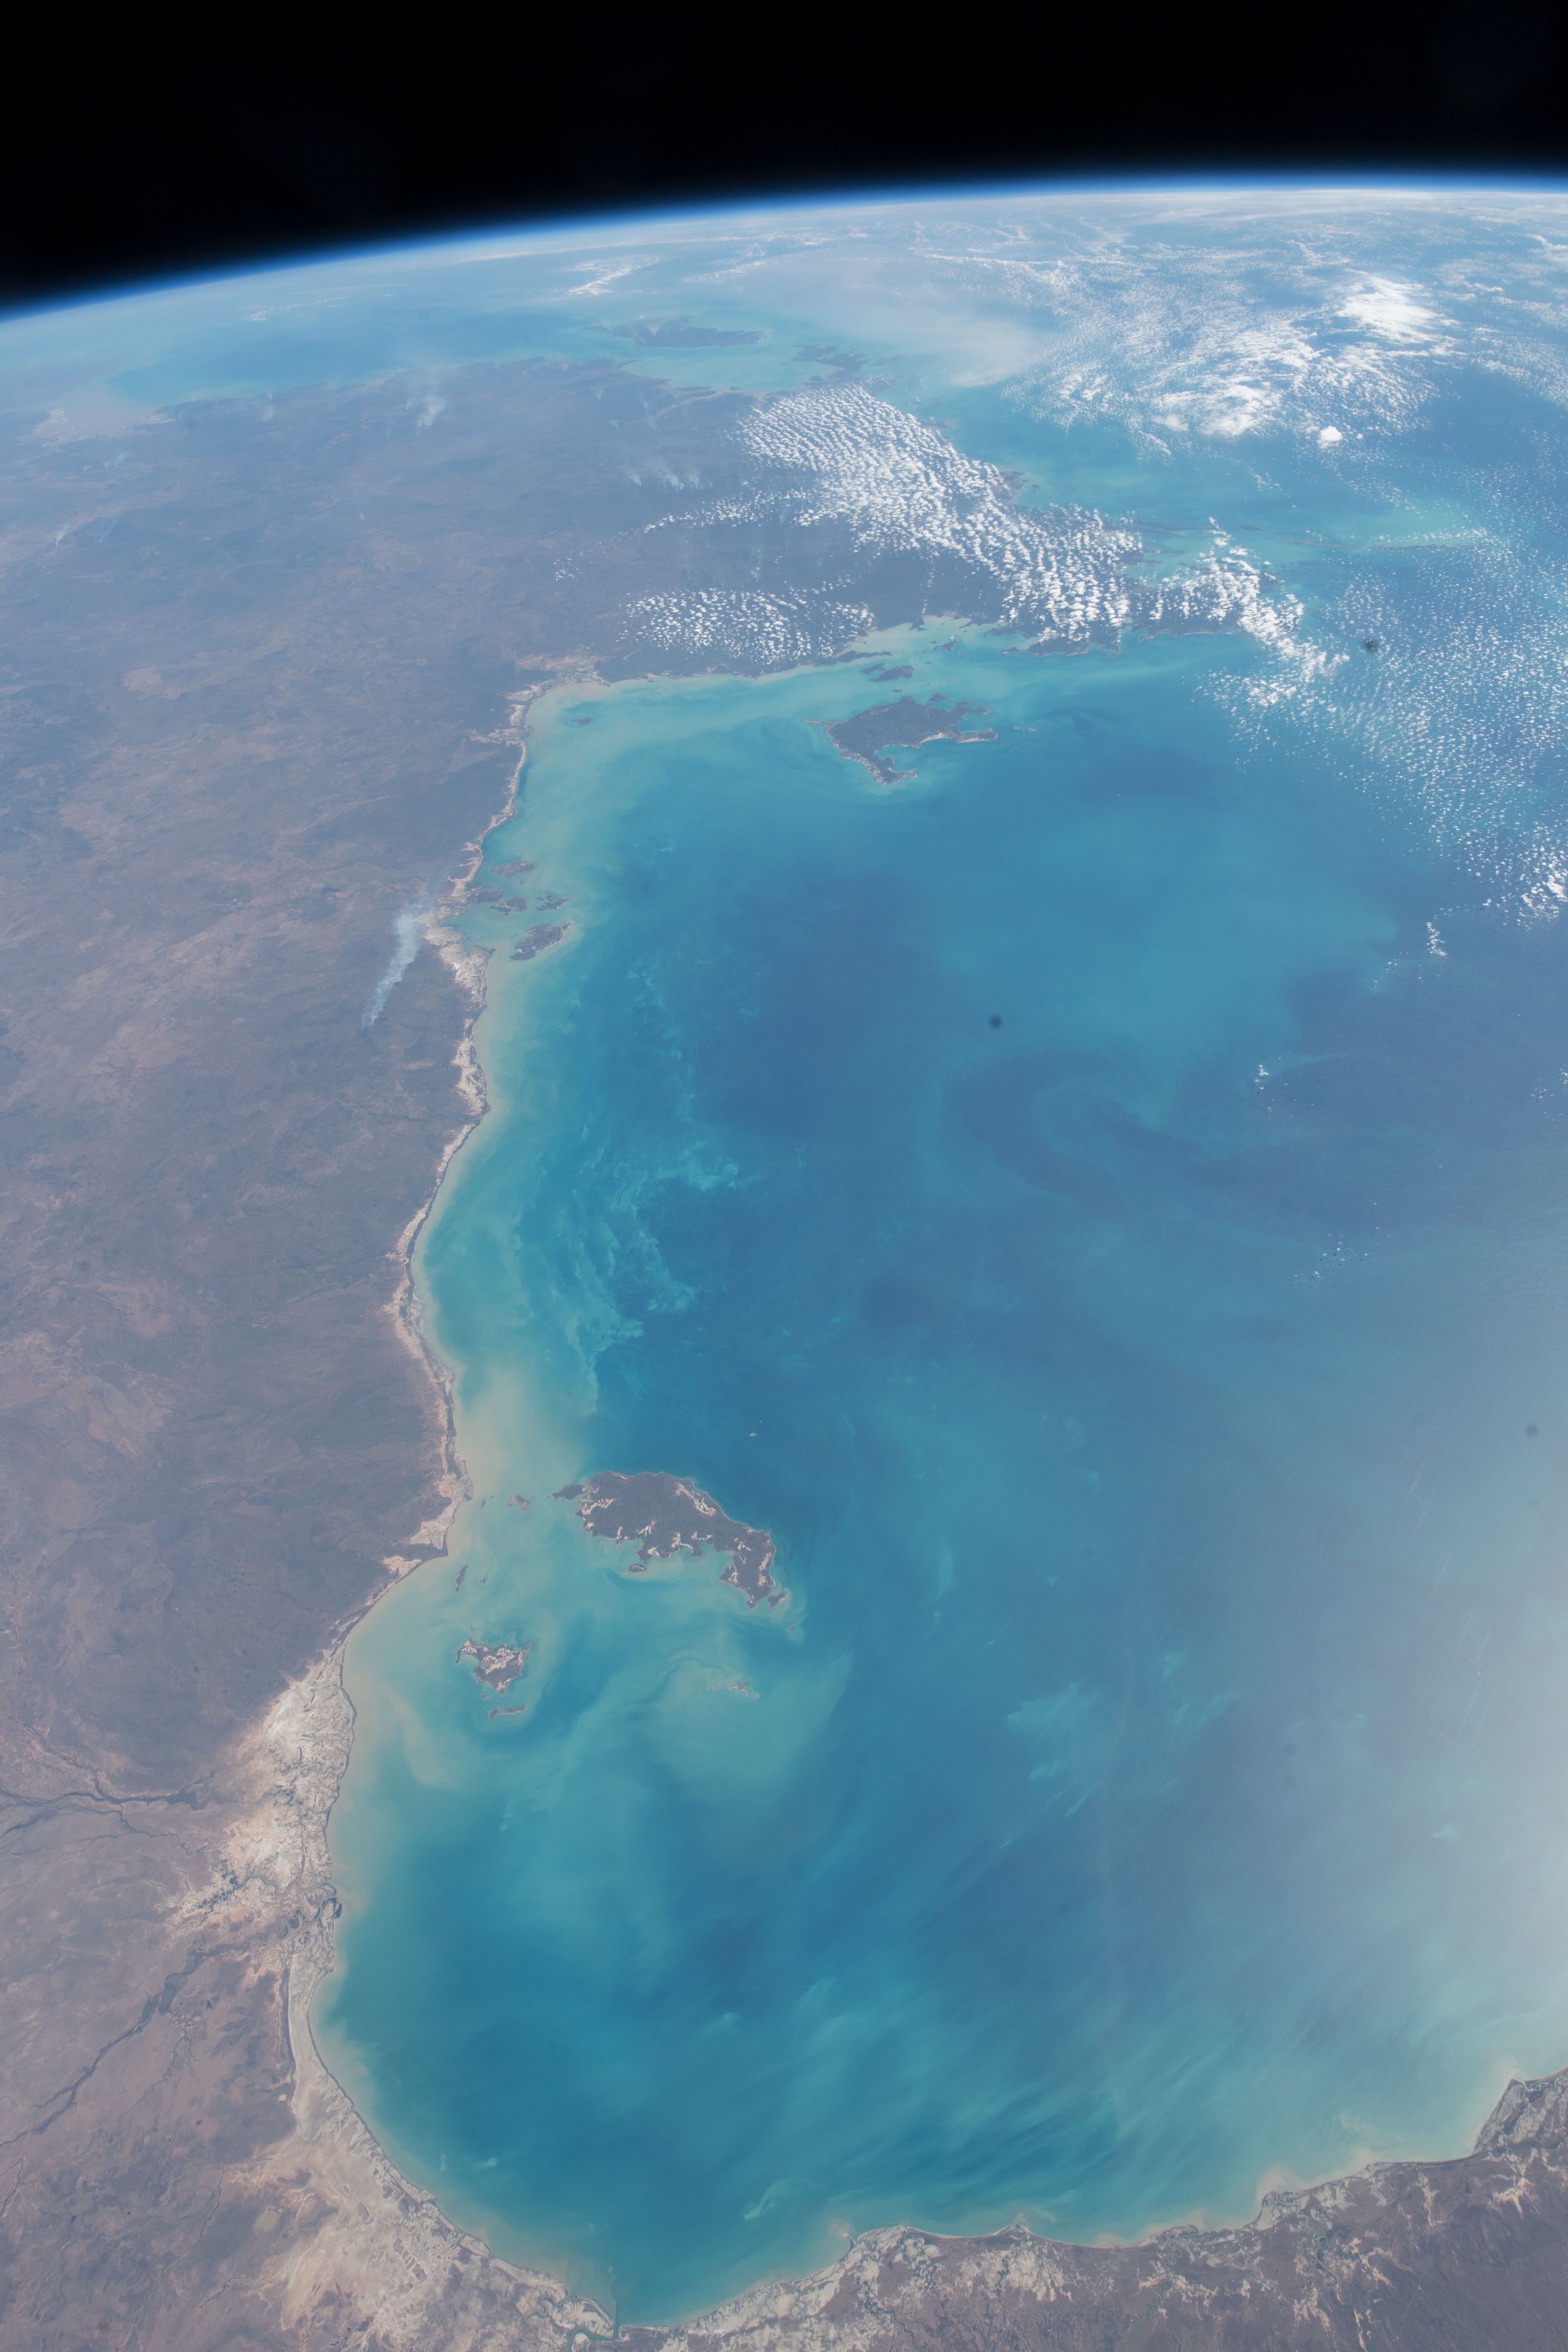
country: AUSTRALIA-Q
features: GULF OF CARPENTARIA, ARAFURA SEA, GREGORY RANGE
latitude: -15.8
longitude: 138.3
